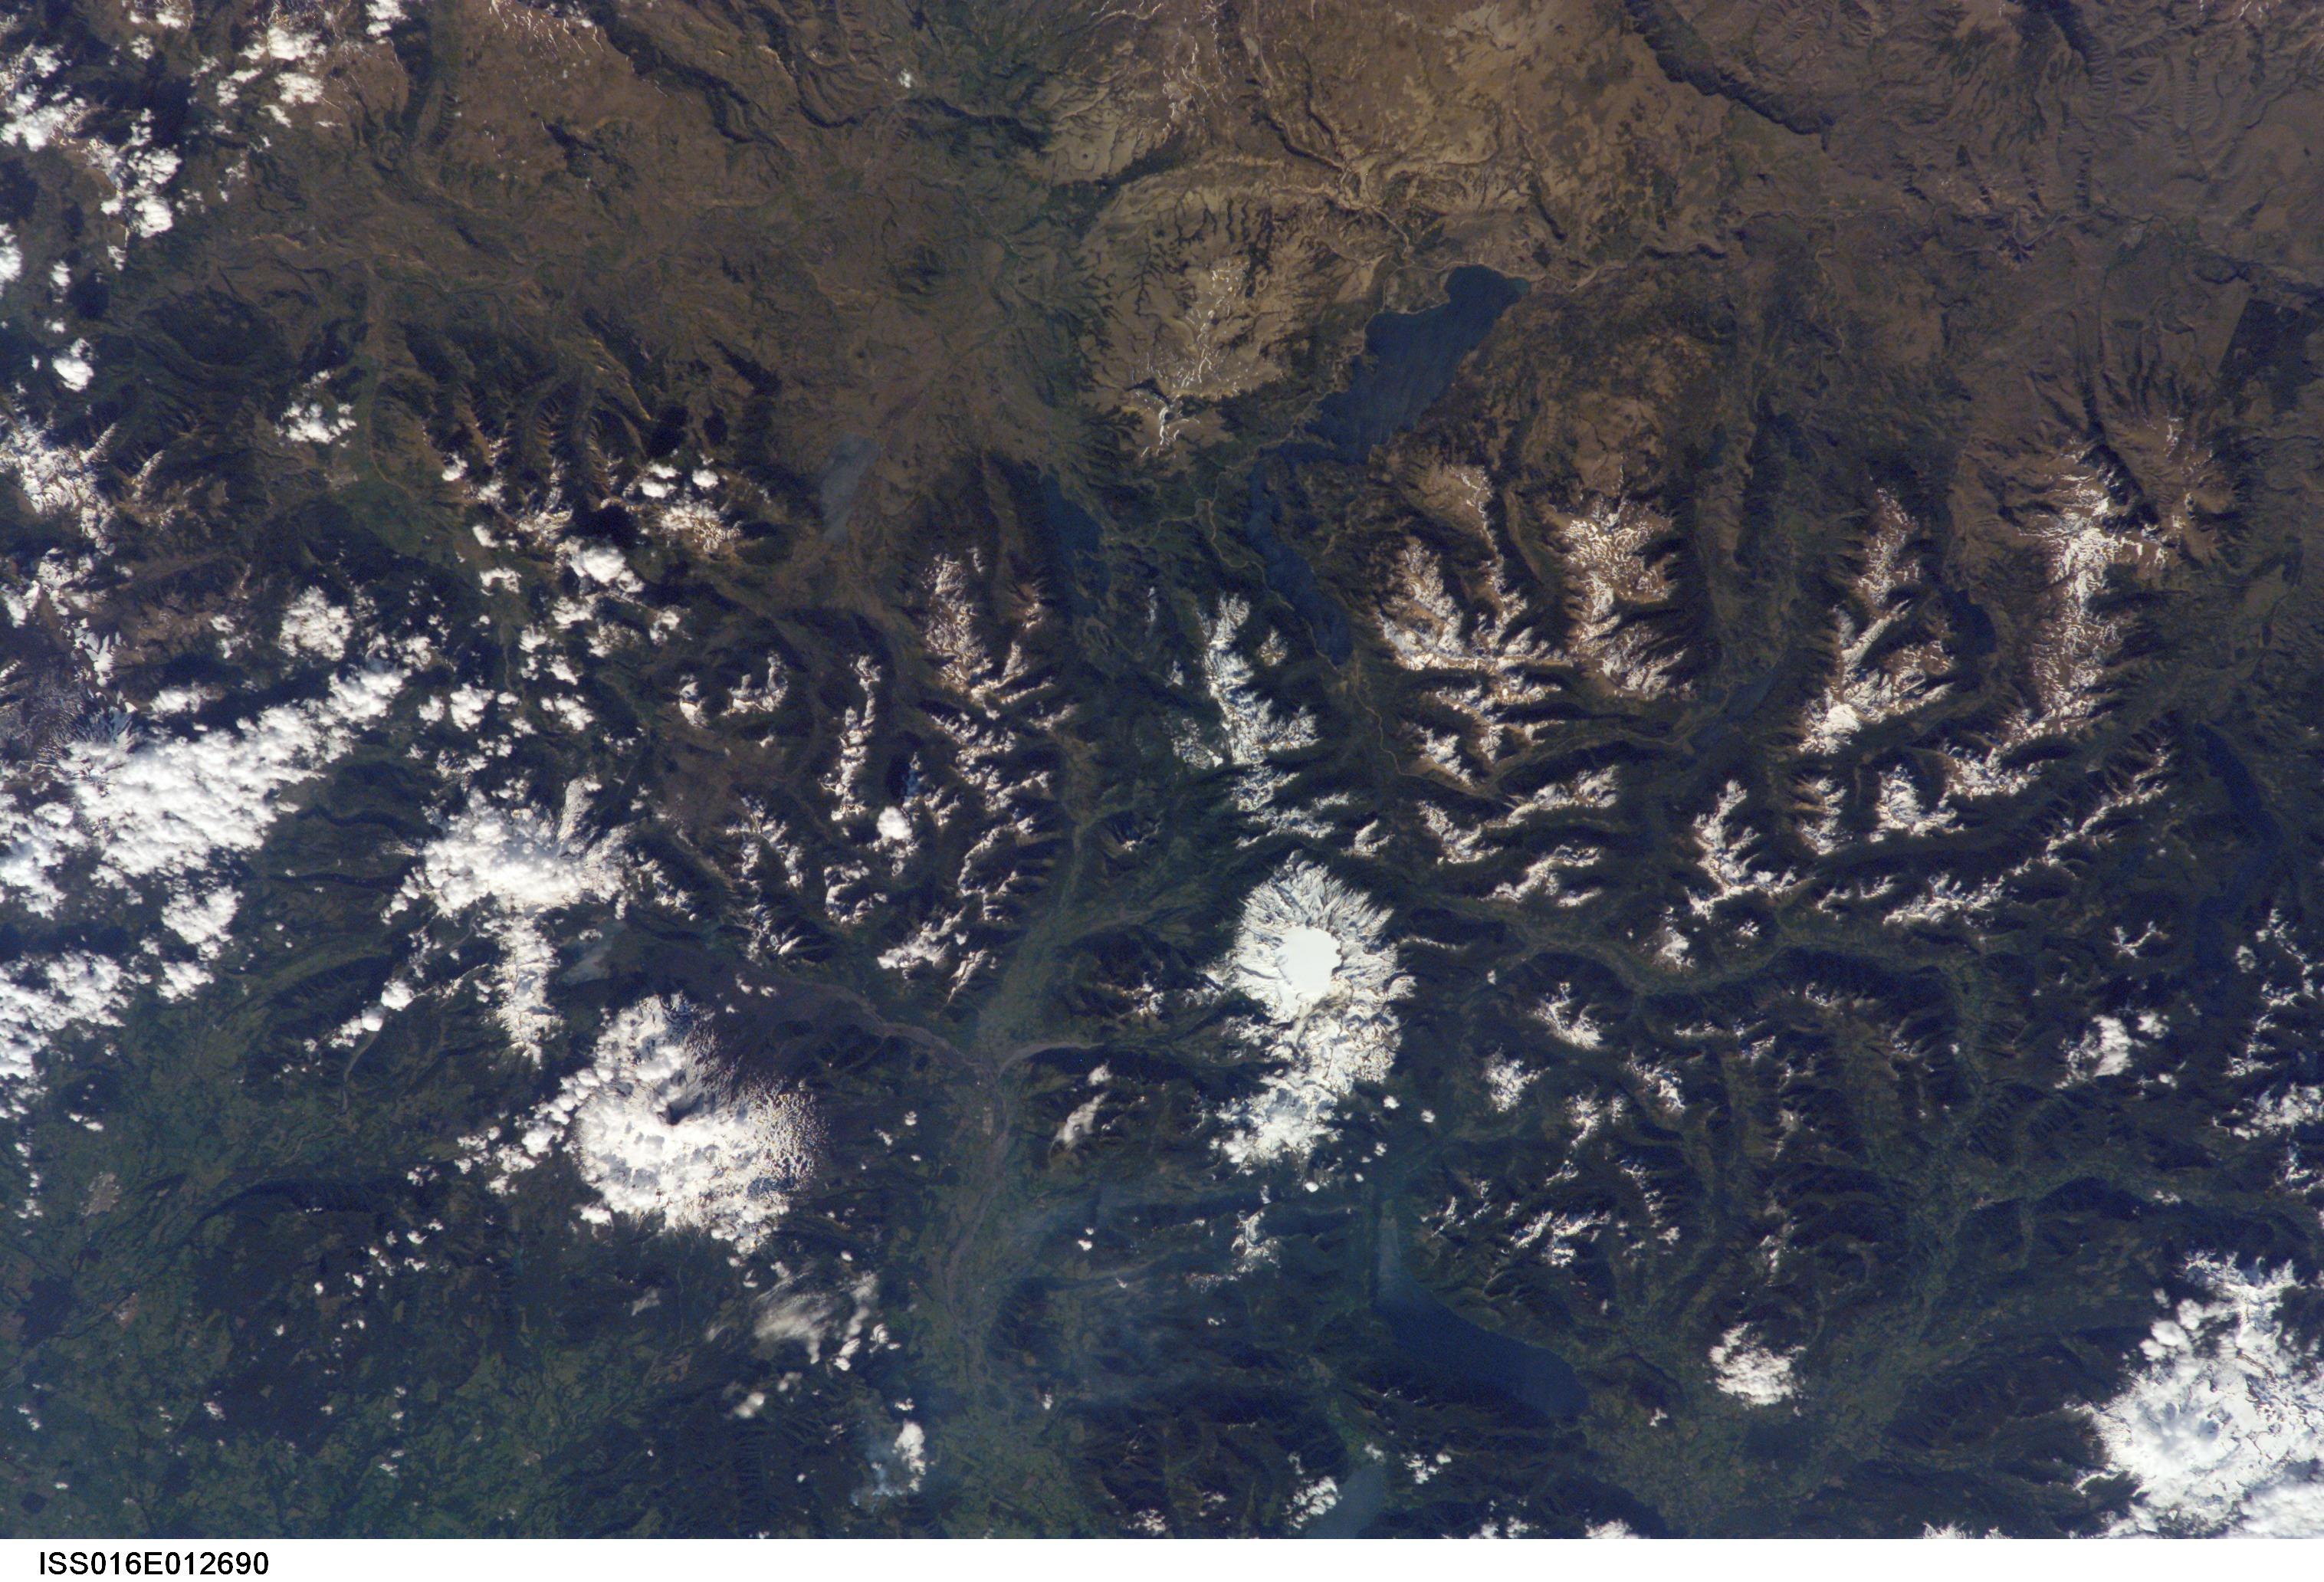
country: CHILE
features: SOLLIPULLI VOLCANO, ANDES MTS.
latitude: -39.0
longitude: -71.5
